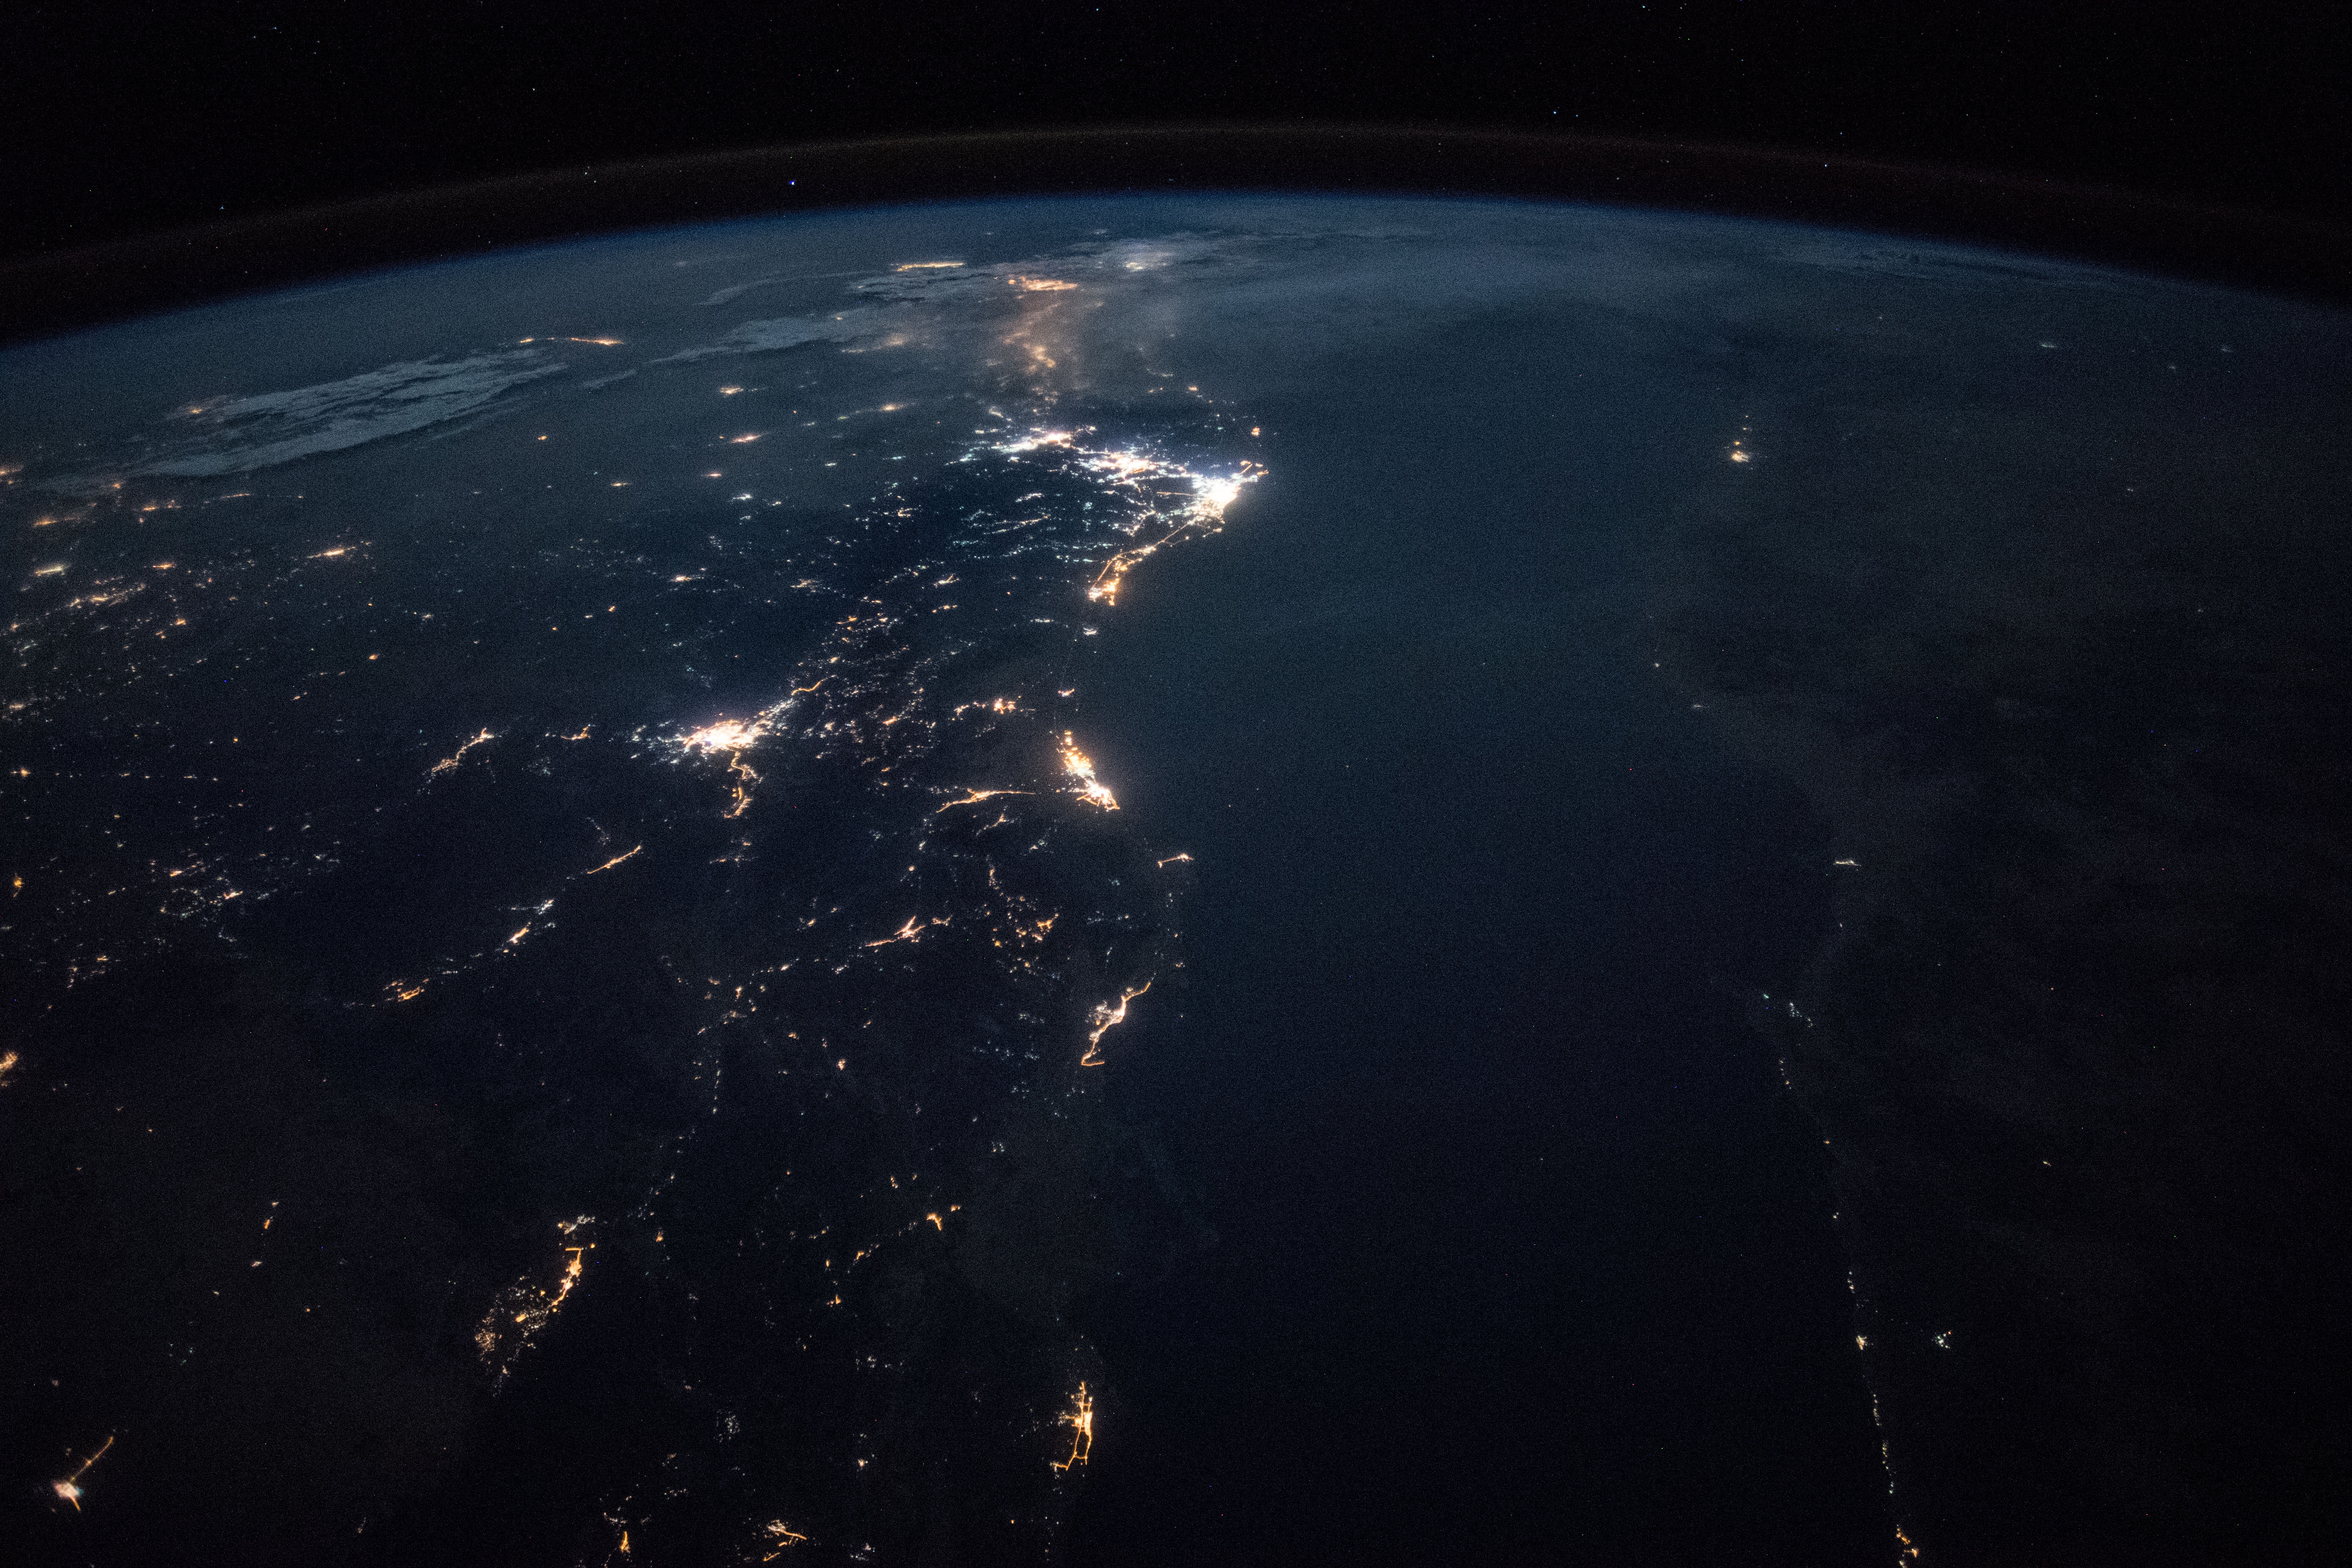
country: SAUDI ARABIA
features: YANBU CITY, RED SEA, MEDINA CITY, JEDDAH CITY, NUBIAN DESERT, MECCA CITY, NIGHT, EARTH LIMB
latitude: 24.2
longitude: 37.5
